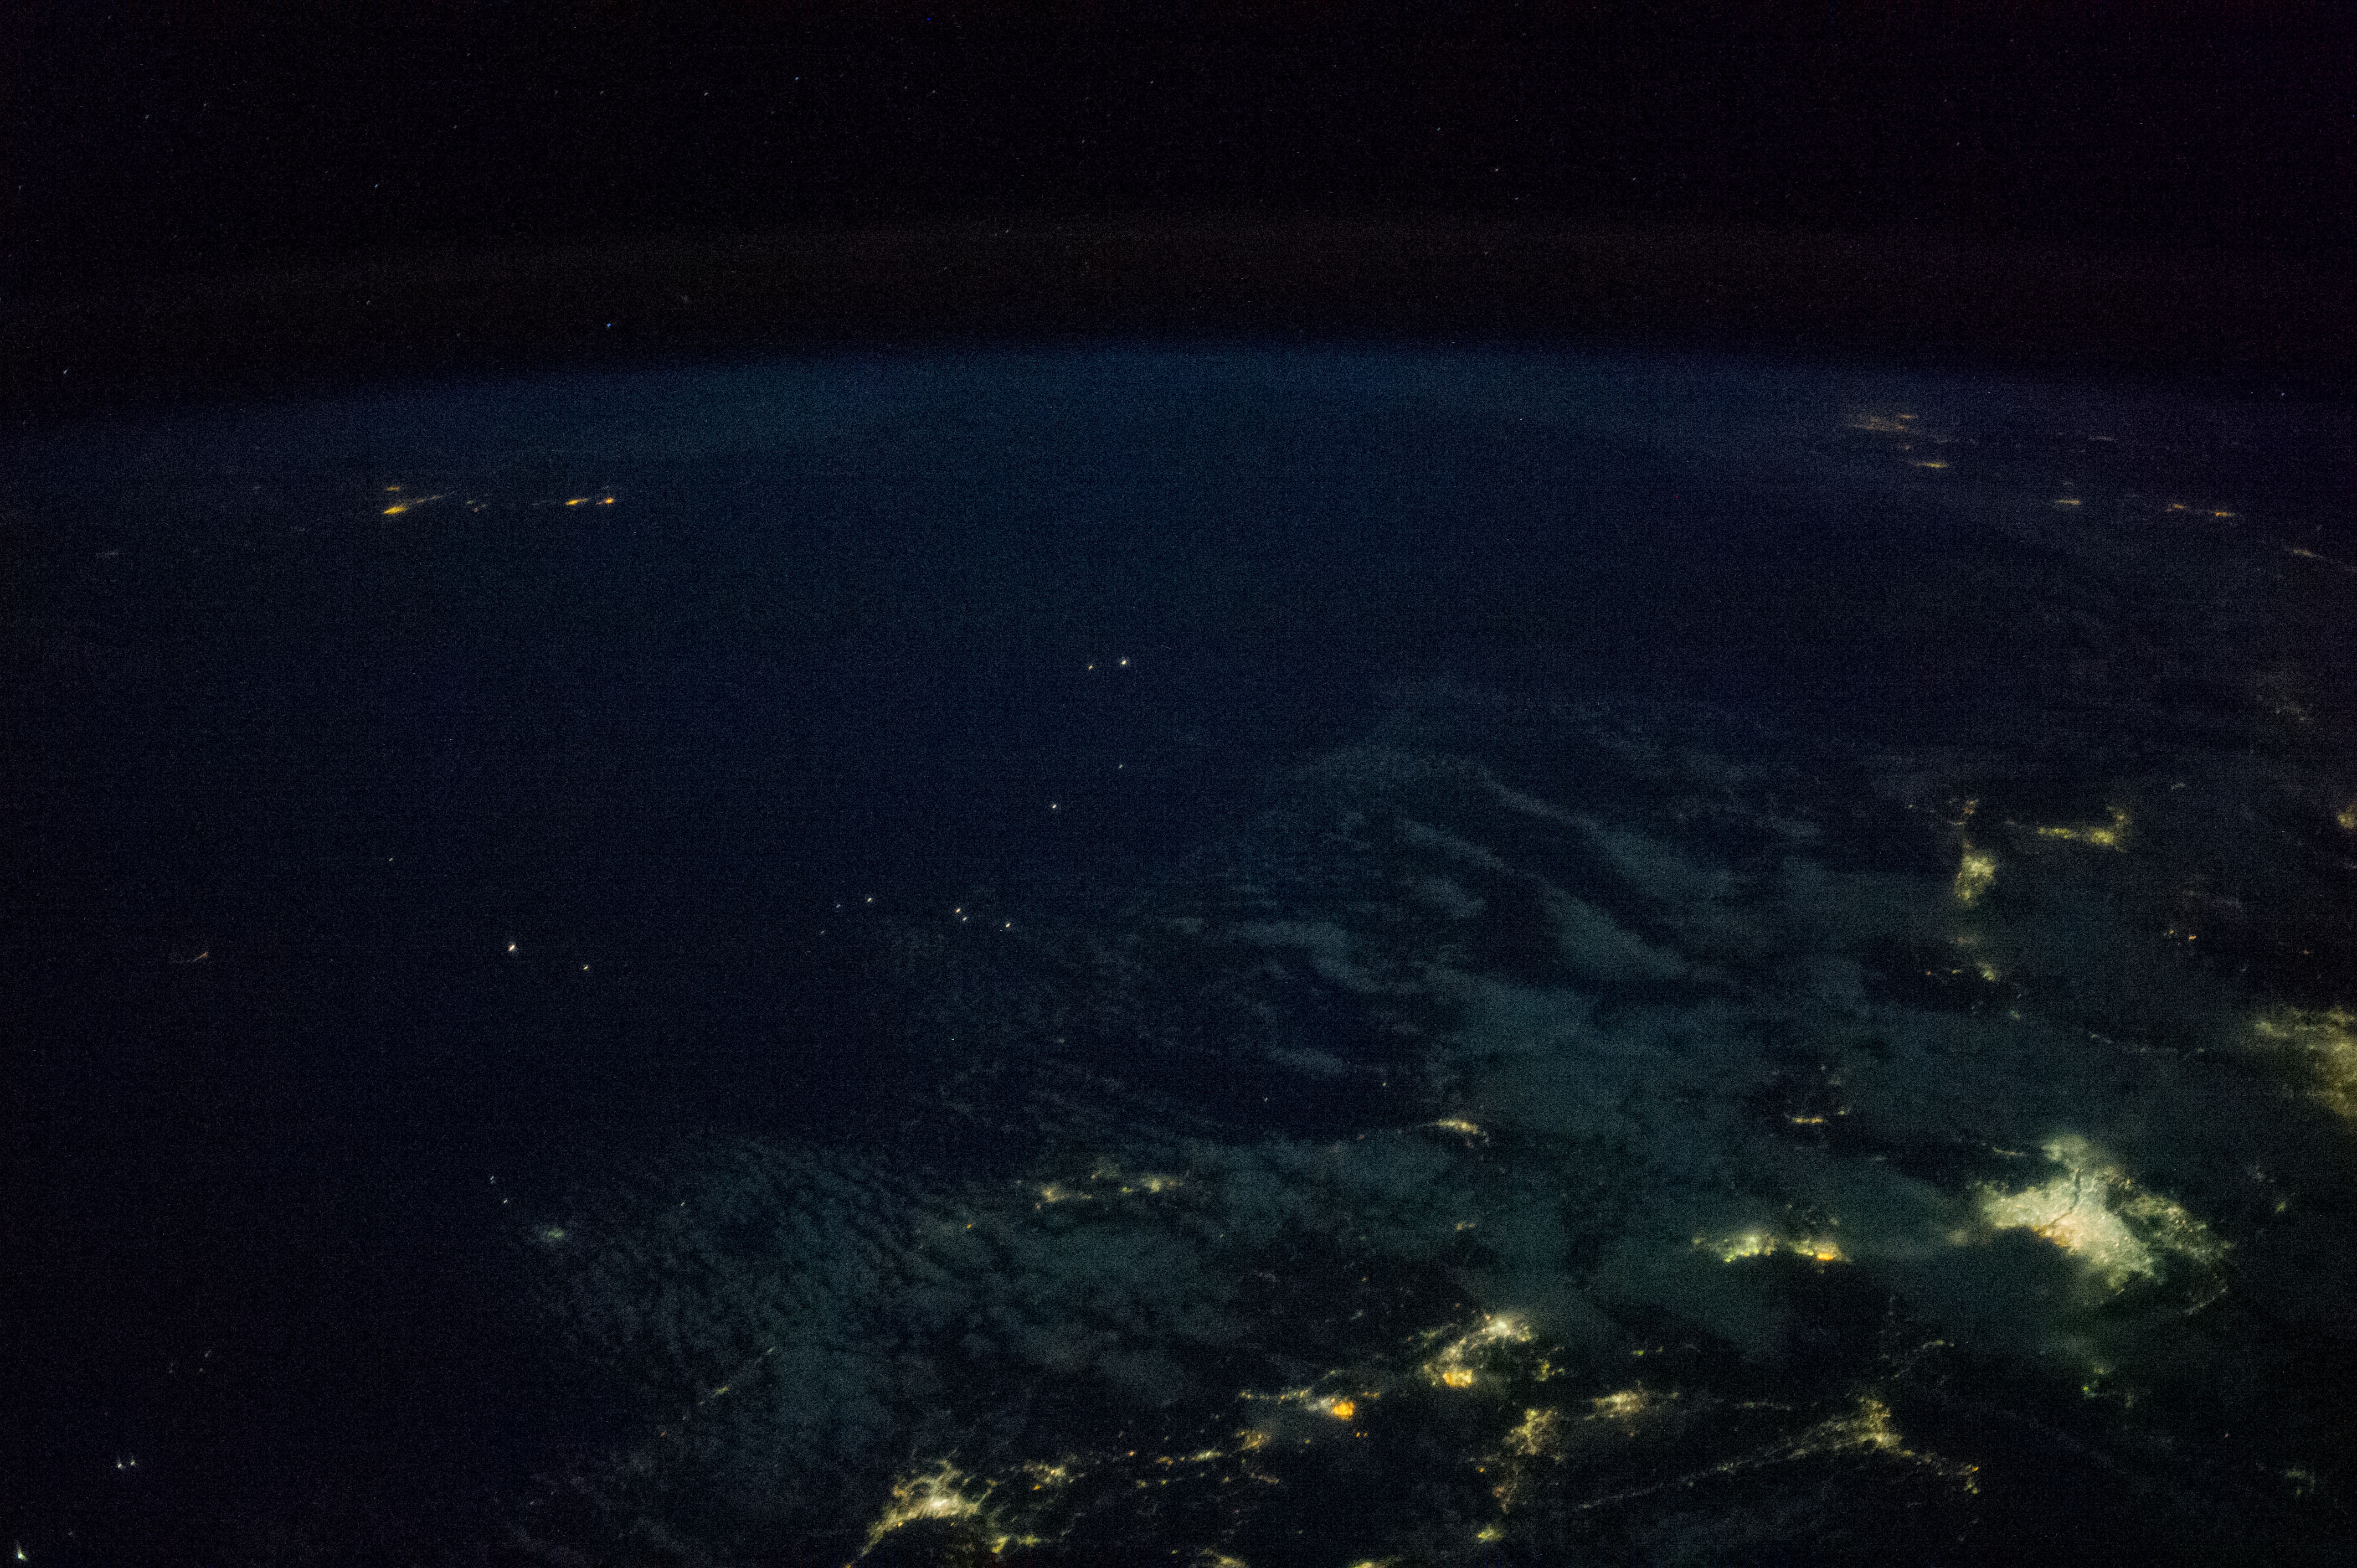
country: JAPAN
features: SEA OF JAPAN, COAST OF JAPAN, EARTH LIMB
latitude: 37.7
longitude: 134.8
